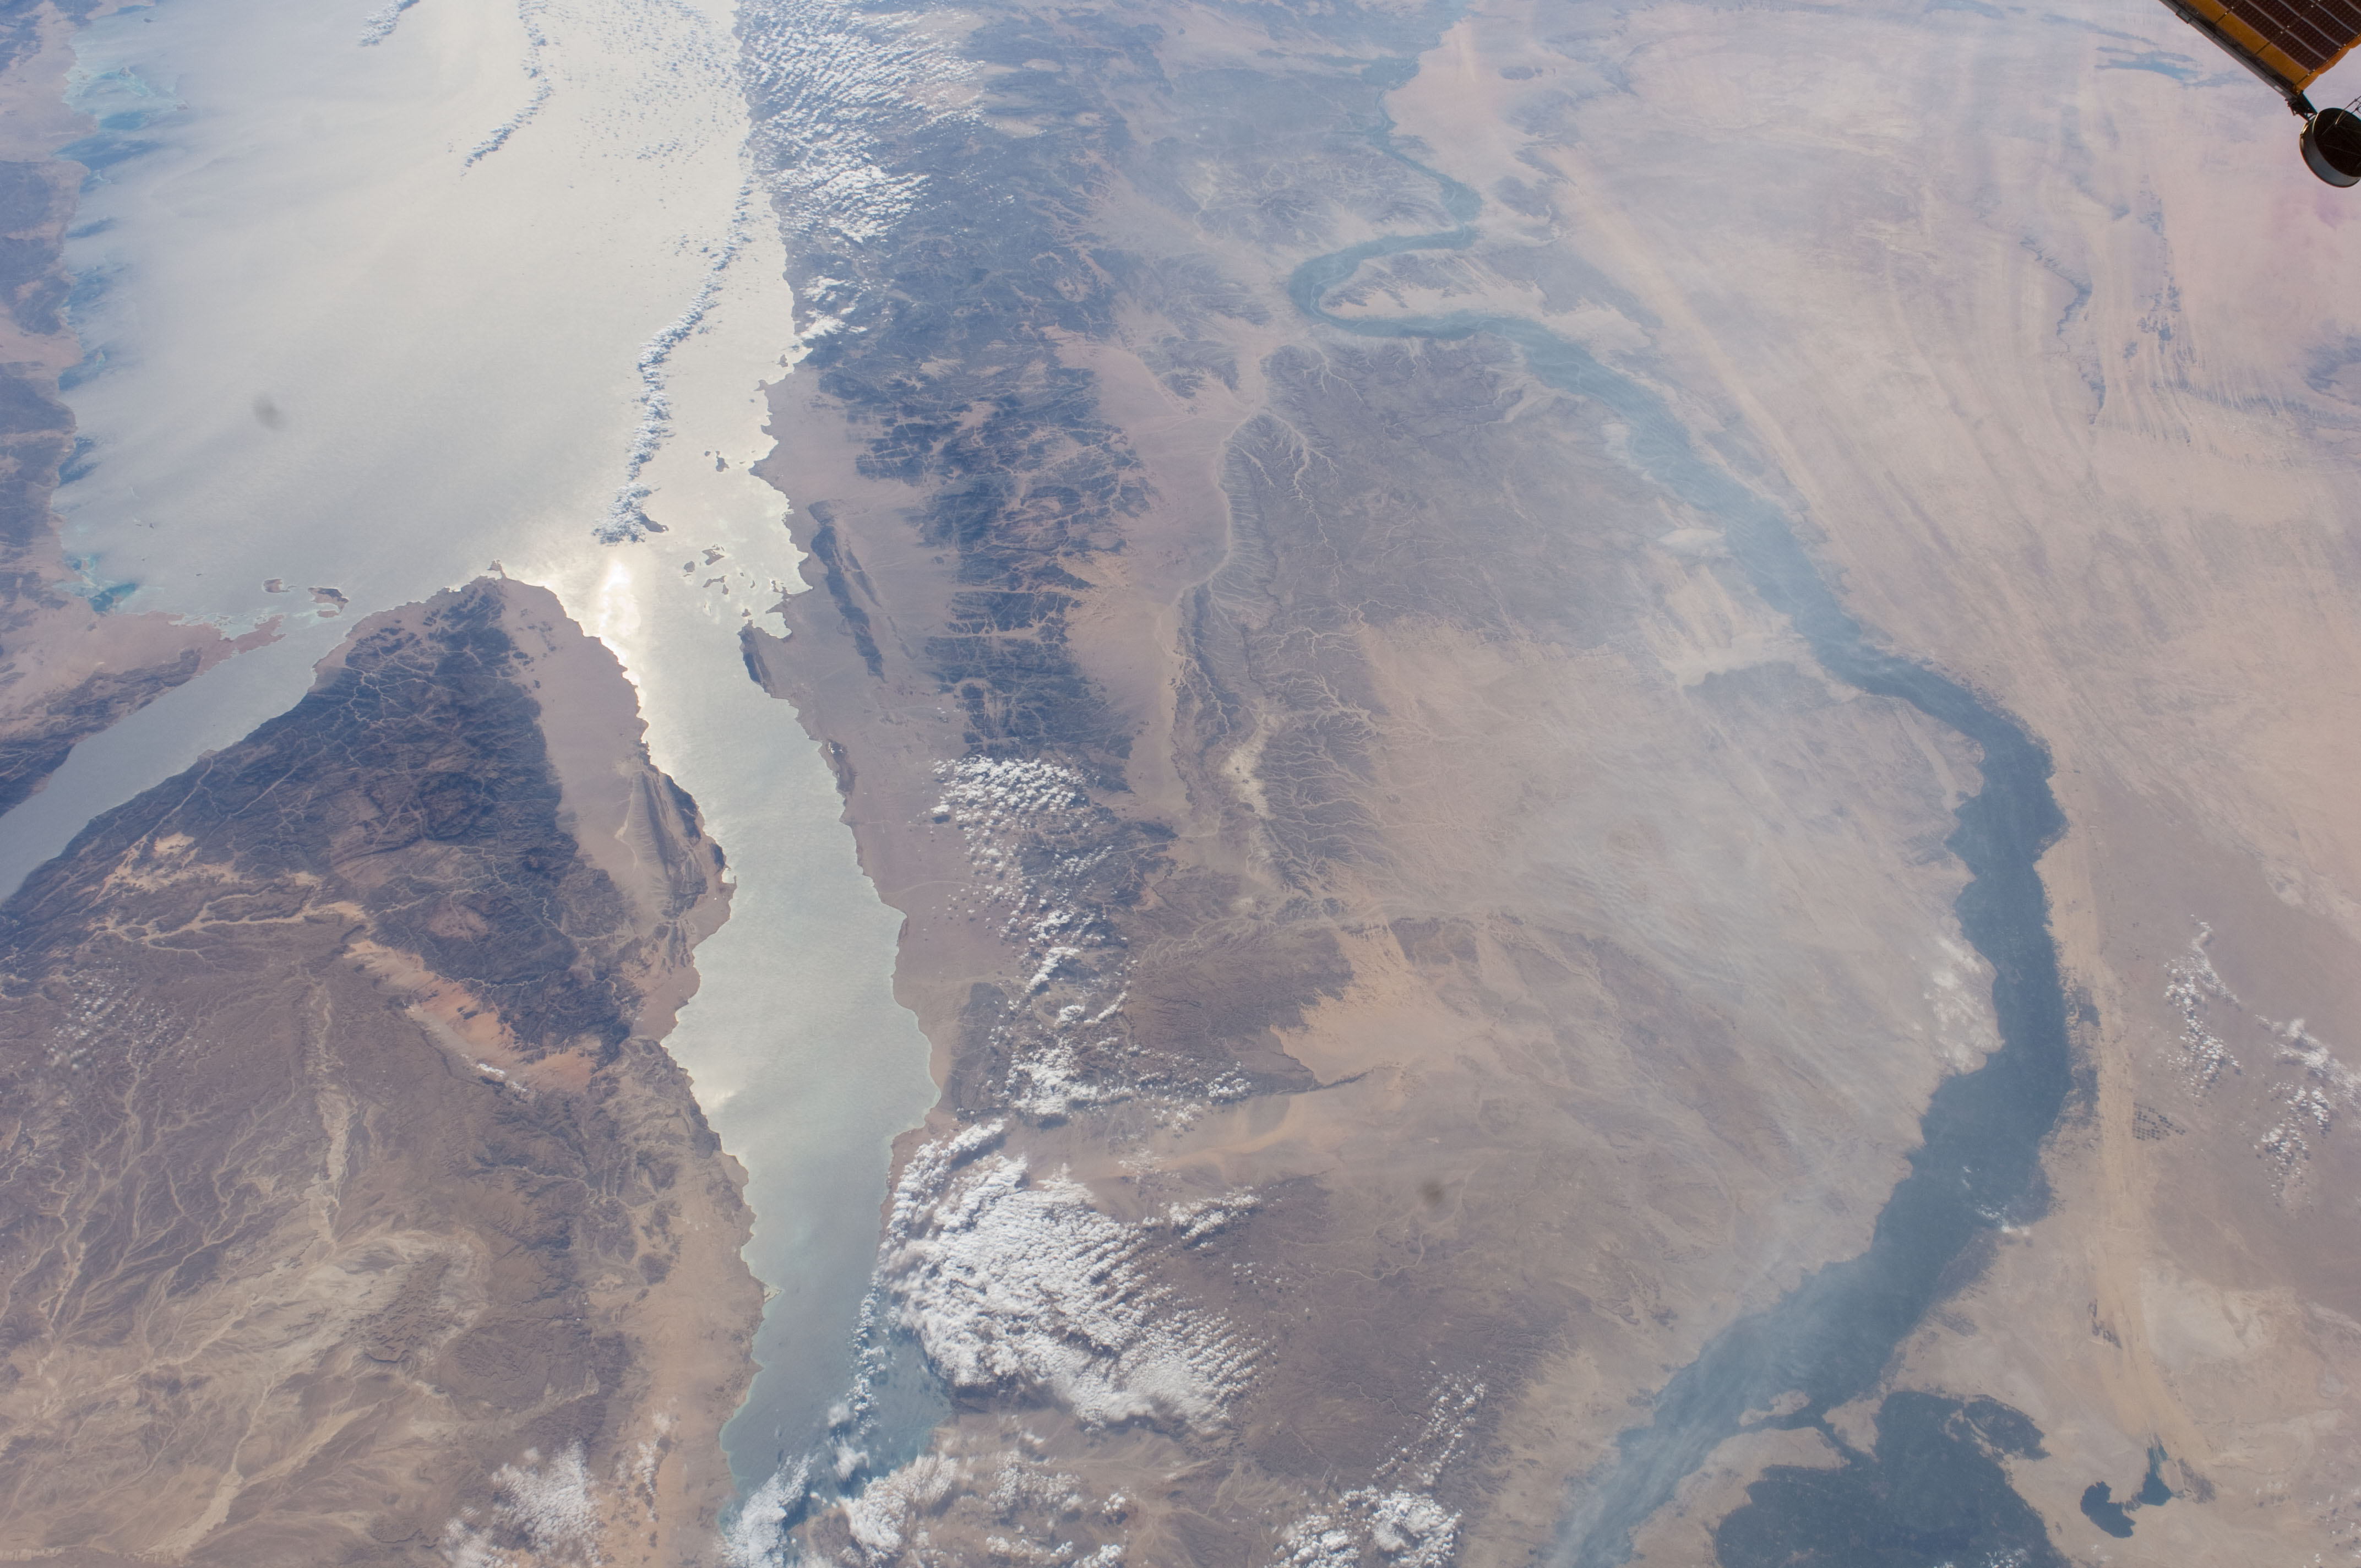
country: EGYPT
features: NILE RIVER VALLEY, EASTERN DES., G. OF SUEZ, NW. RED S., GLINT, HAZE, ISS
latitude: 28.5
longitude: 32.0
